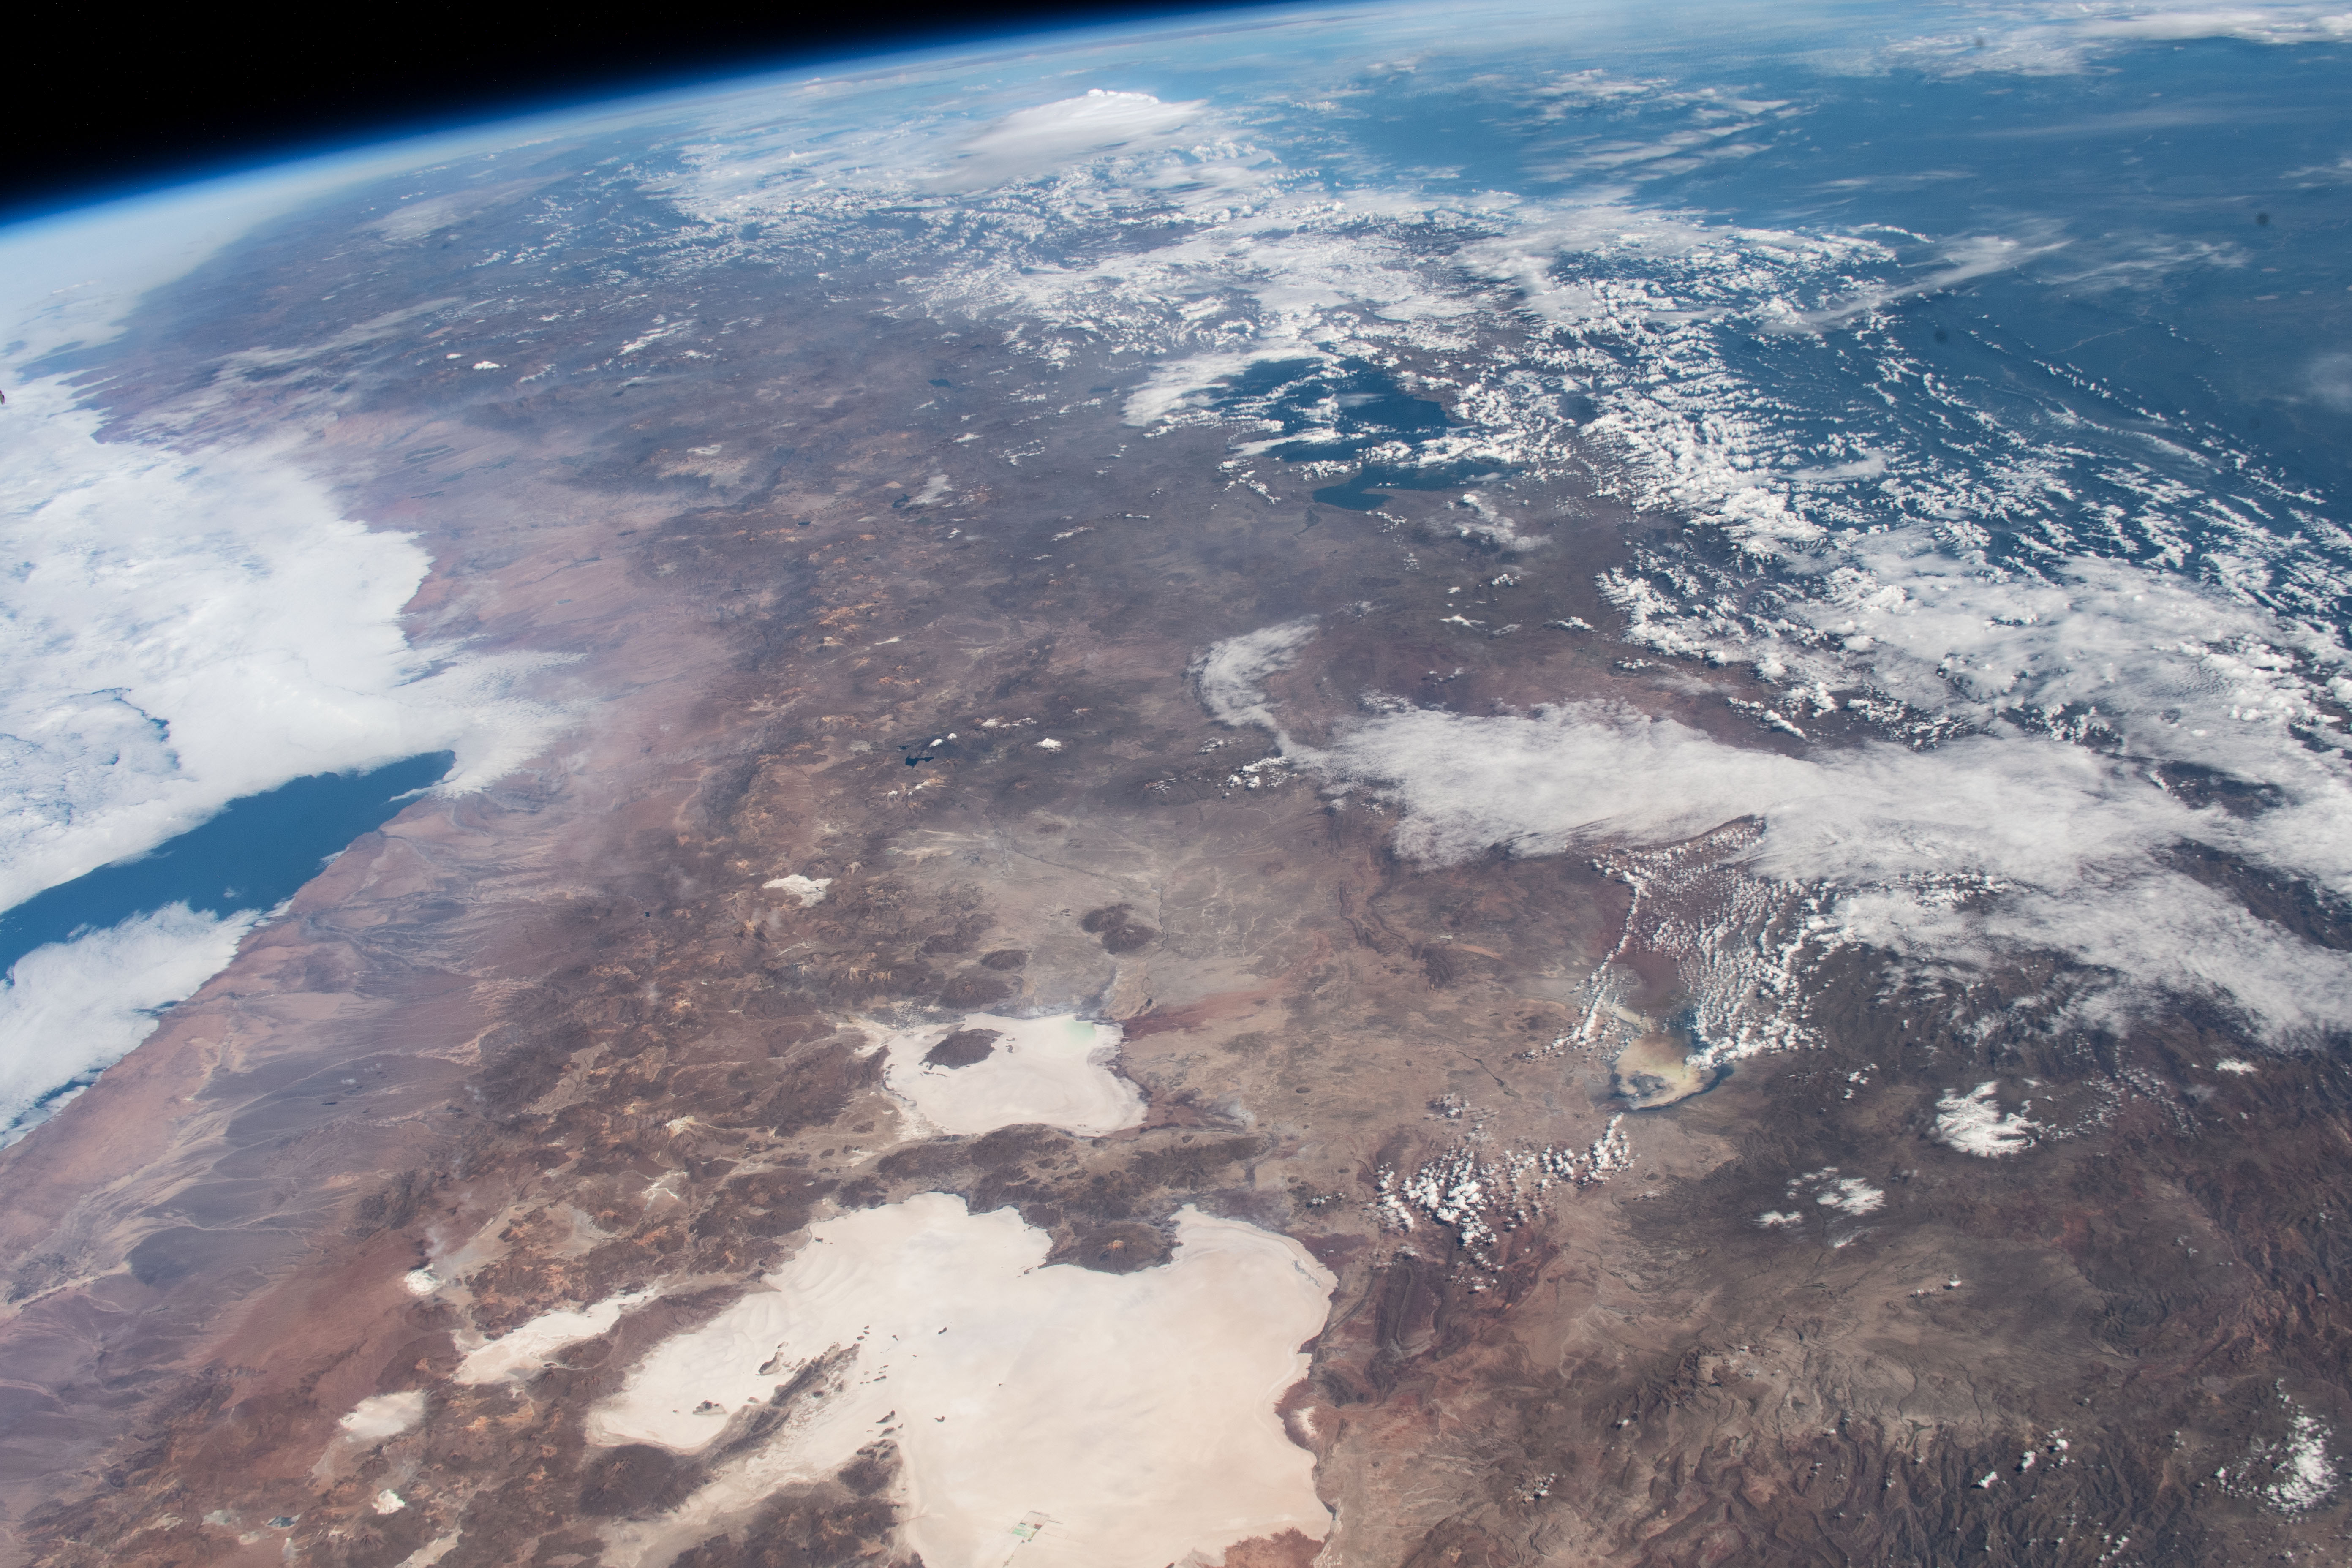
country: BOLIVIA
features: THE ANDES, SALAR DE UYUNI DESERT, CORDILLERA REAL MOUNTAINS, LAKE TITICACA
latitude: -18.0
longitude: -68.0
